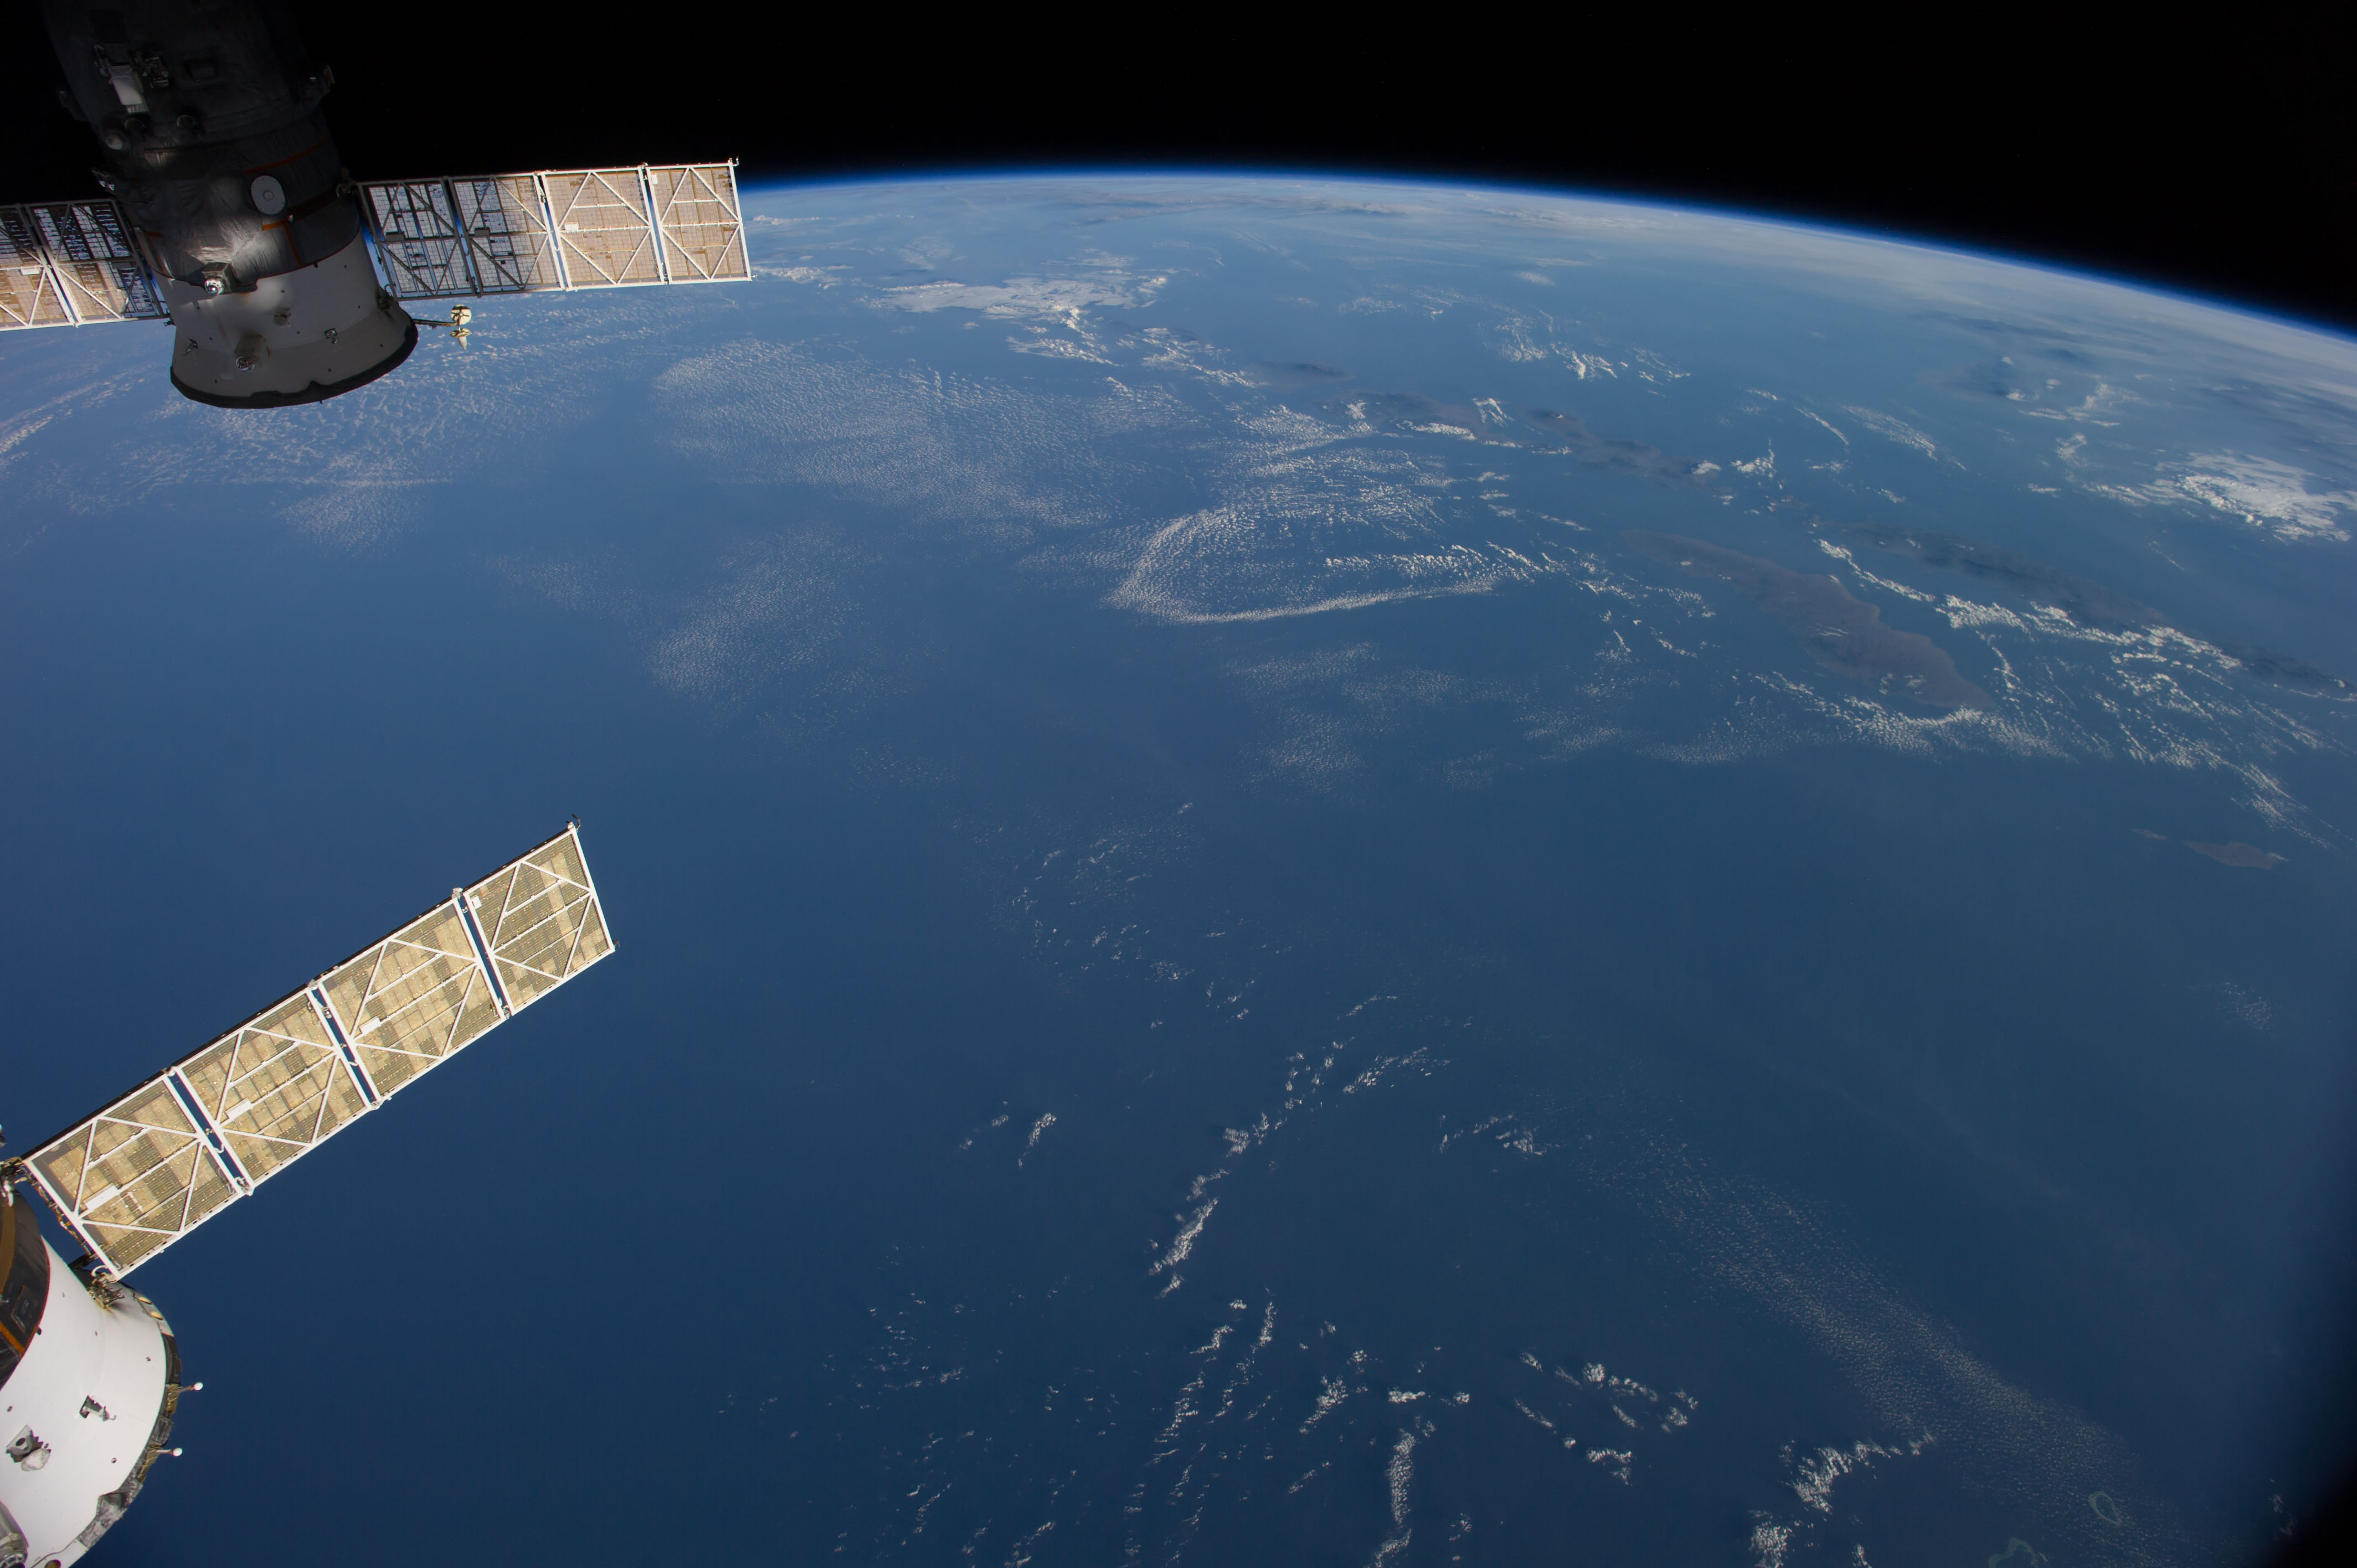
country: AUSTRALIA-WA
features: INDIAN O., JAVA S., BALI S., FLORES S., SAVU S., W. NUSA TENGGARA, E. NUSA TENGGARA, ATMOSPHERIC LIMB
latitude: -12.5
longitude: 117.5
